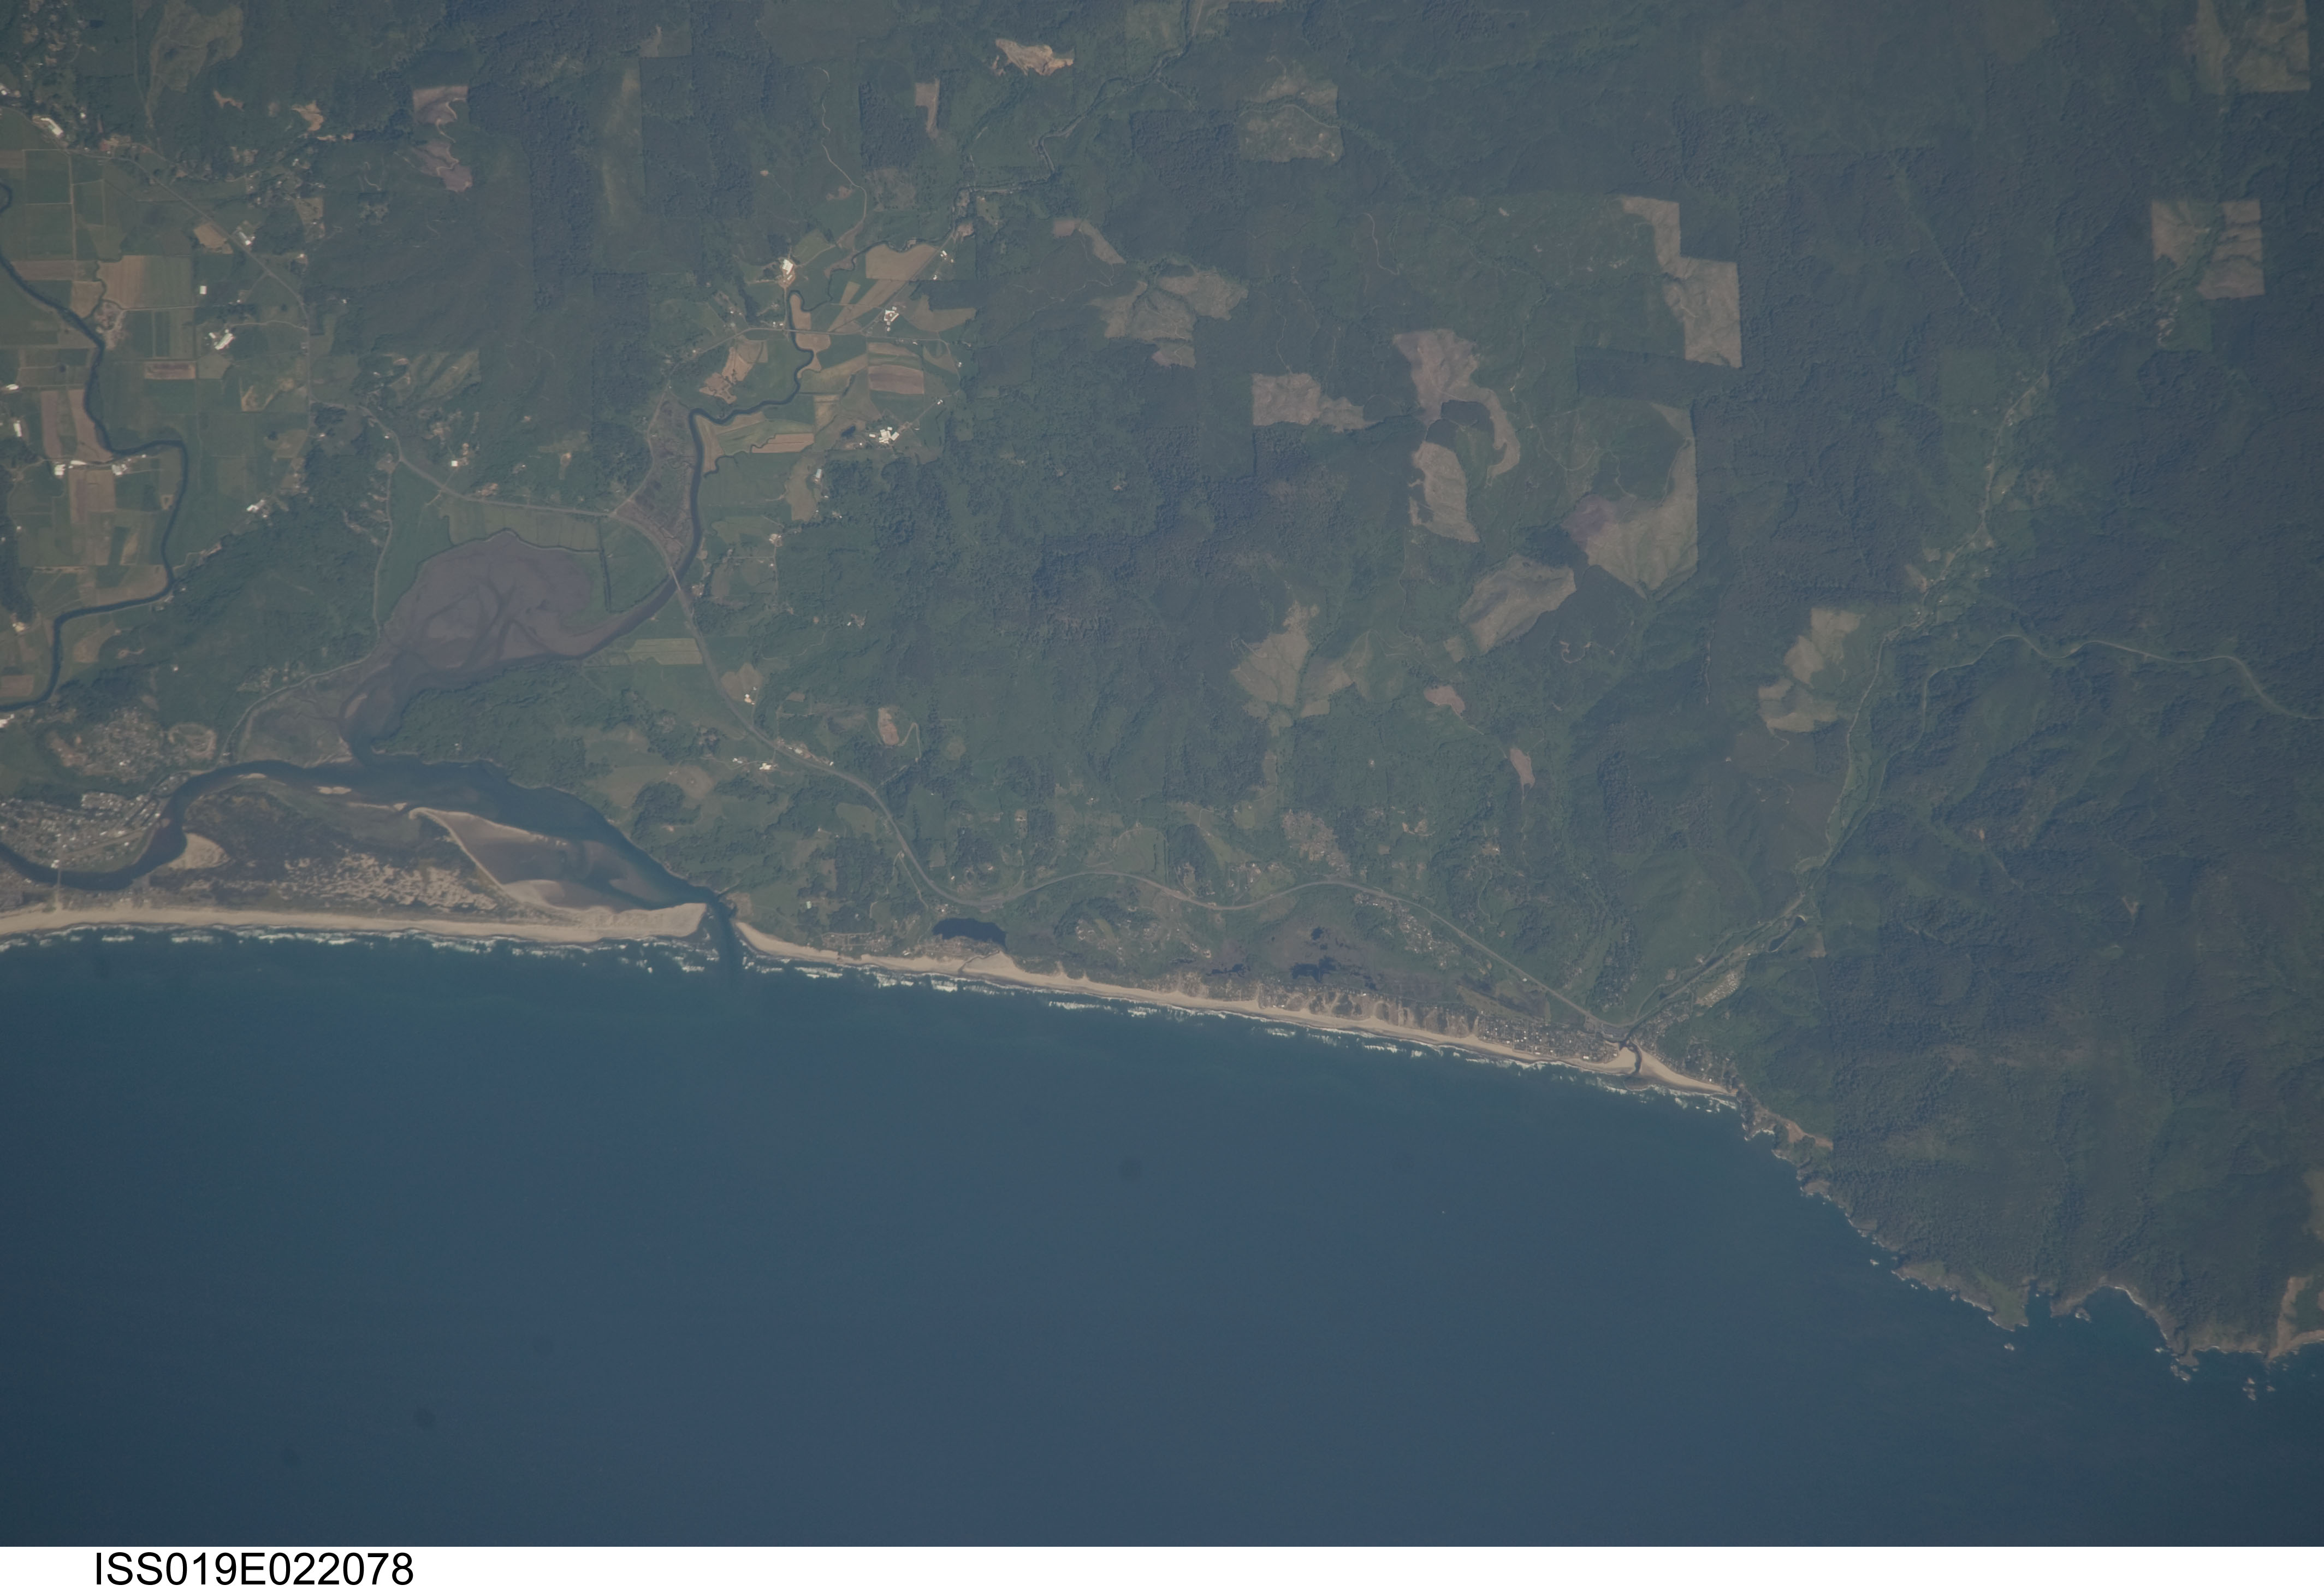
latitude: 45.1
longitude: -124.0
